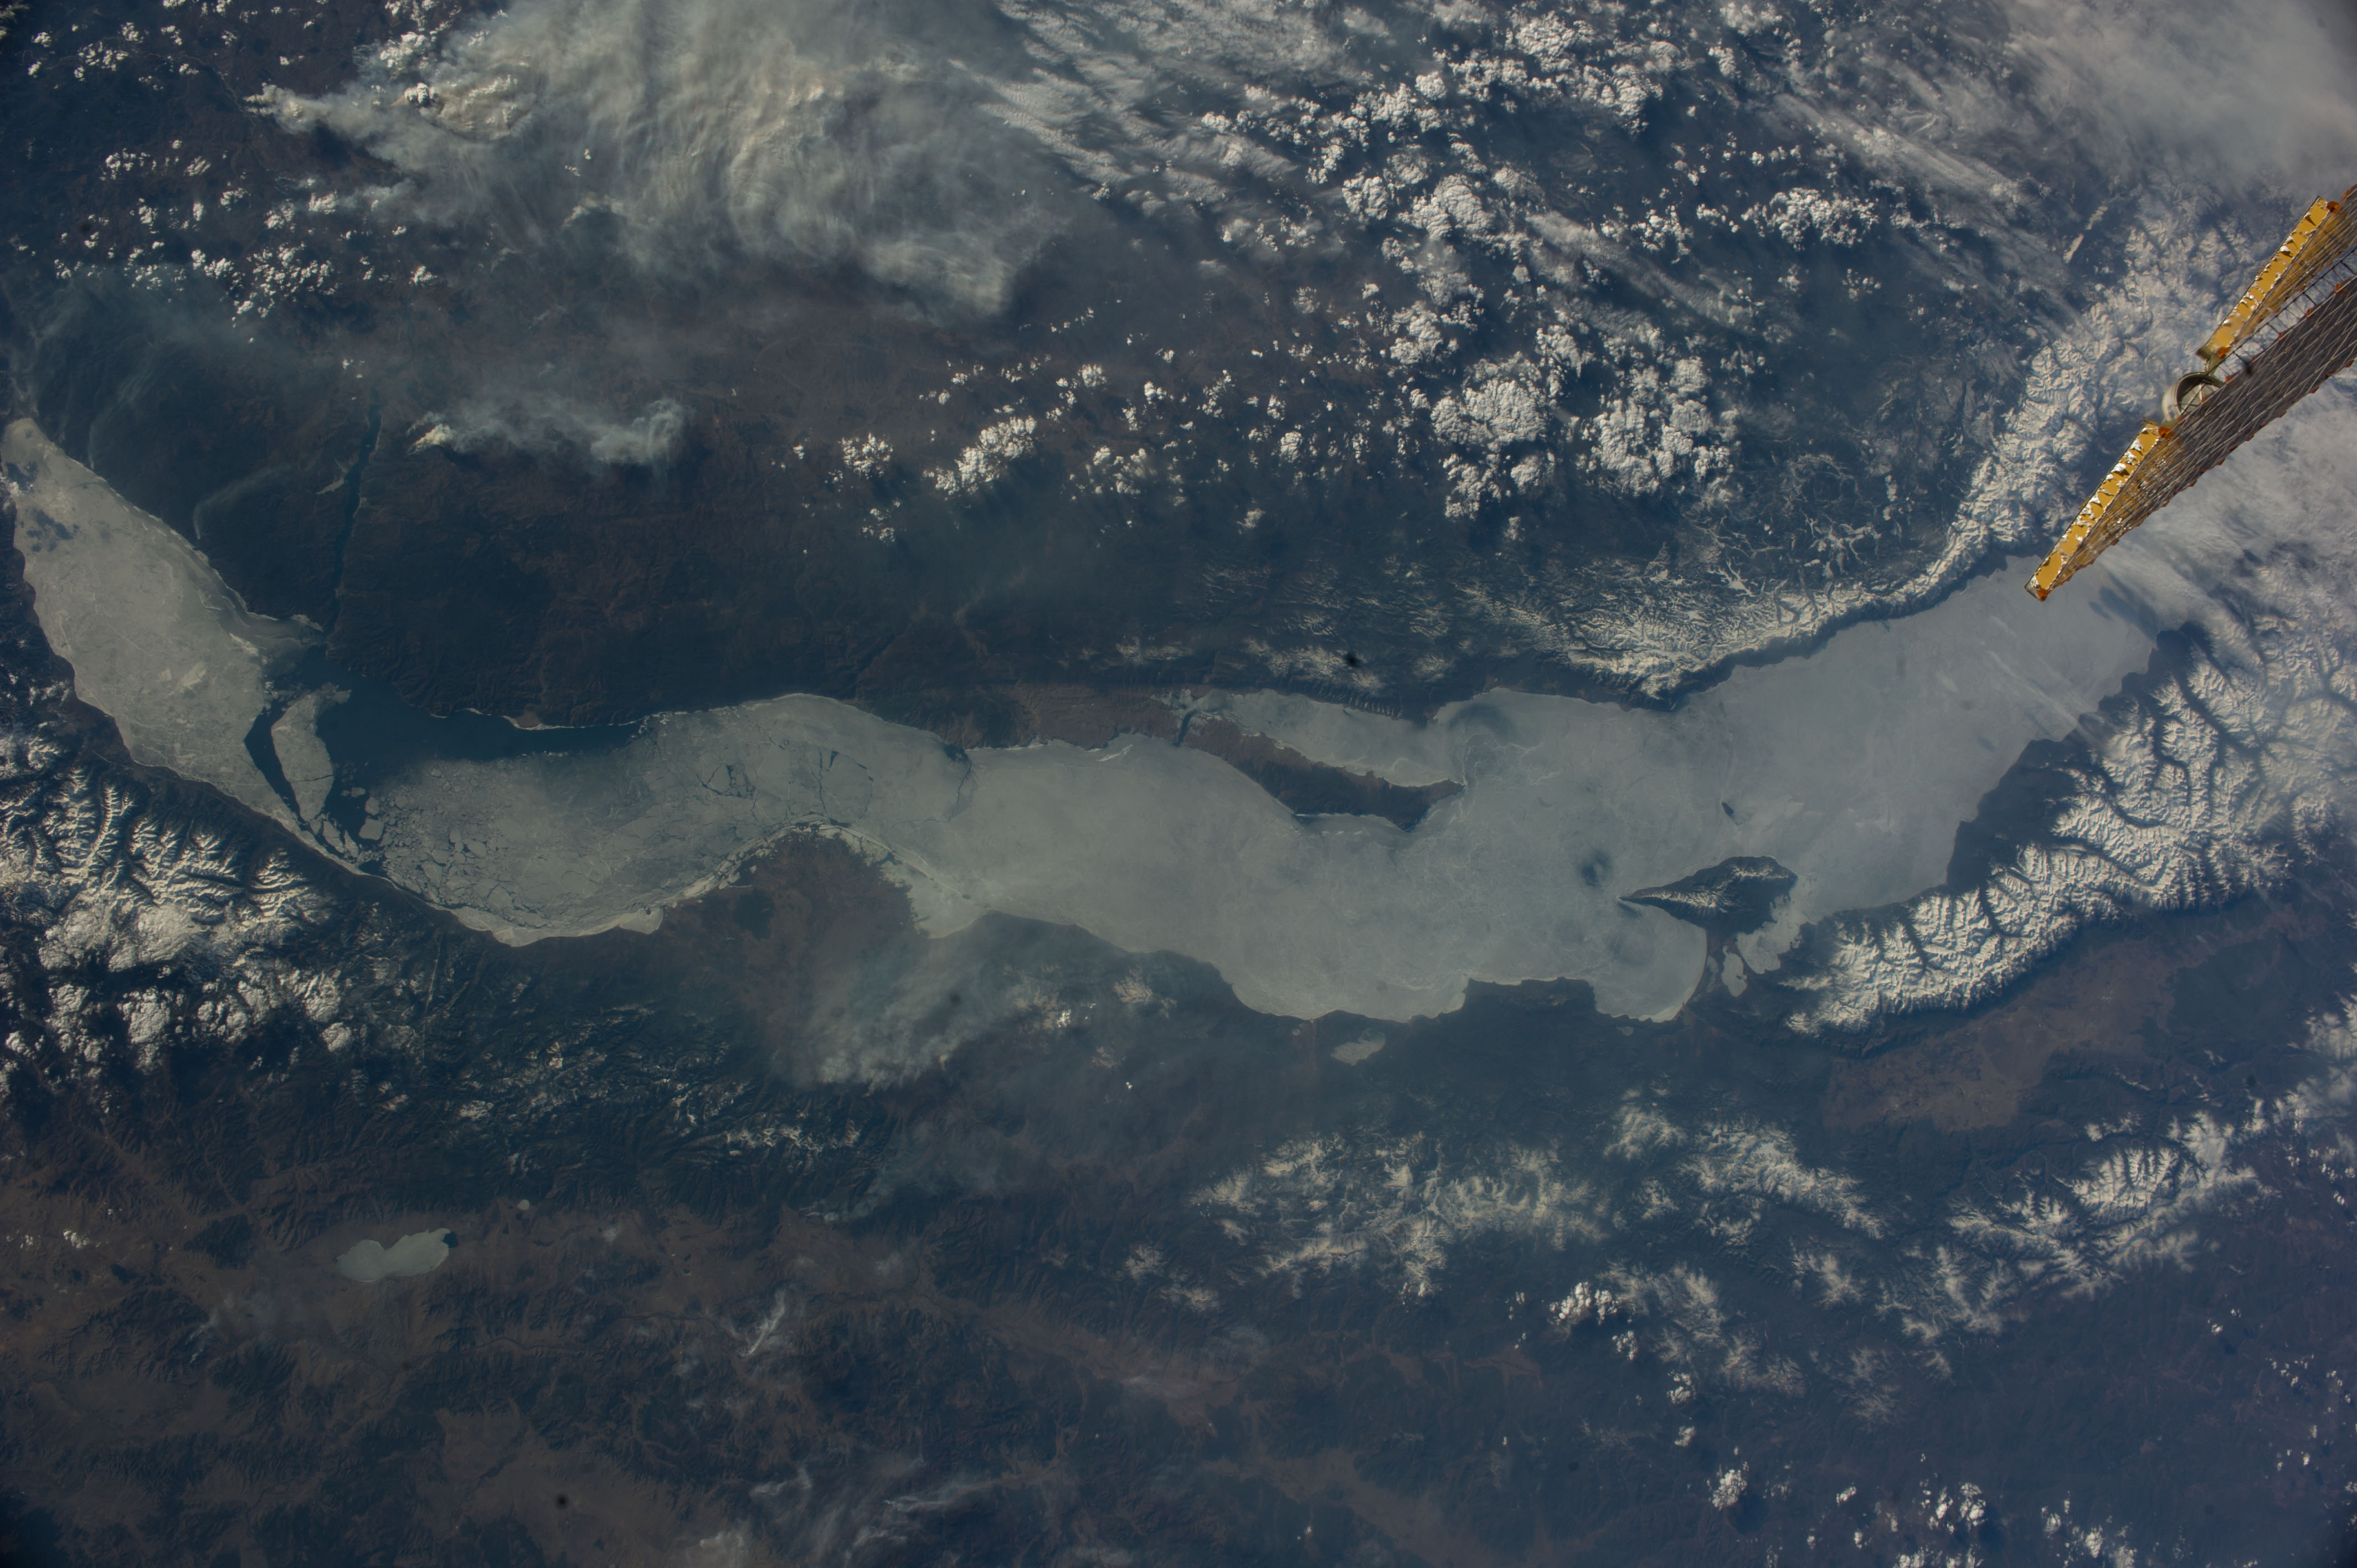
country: RUSSIAN_FEDERATION
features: LAKE BAIKAL, ANGARA RIVER, BAYKAL'SKIY GOSUDARSTVENNYY PRIRODNYY ZAPOVEDNIK
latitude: 52.9
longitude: 107.1
